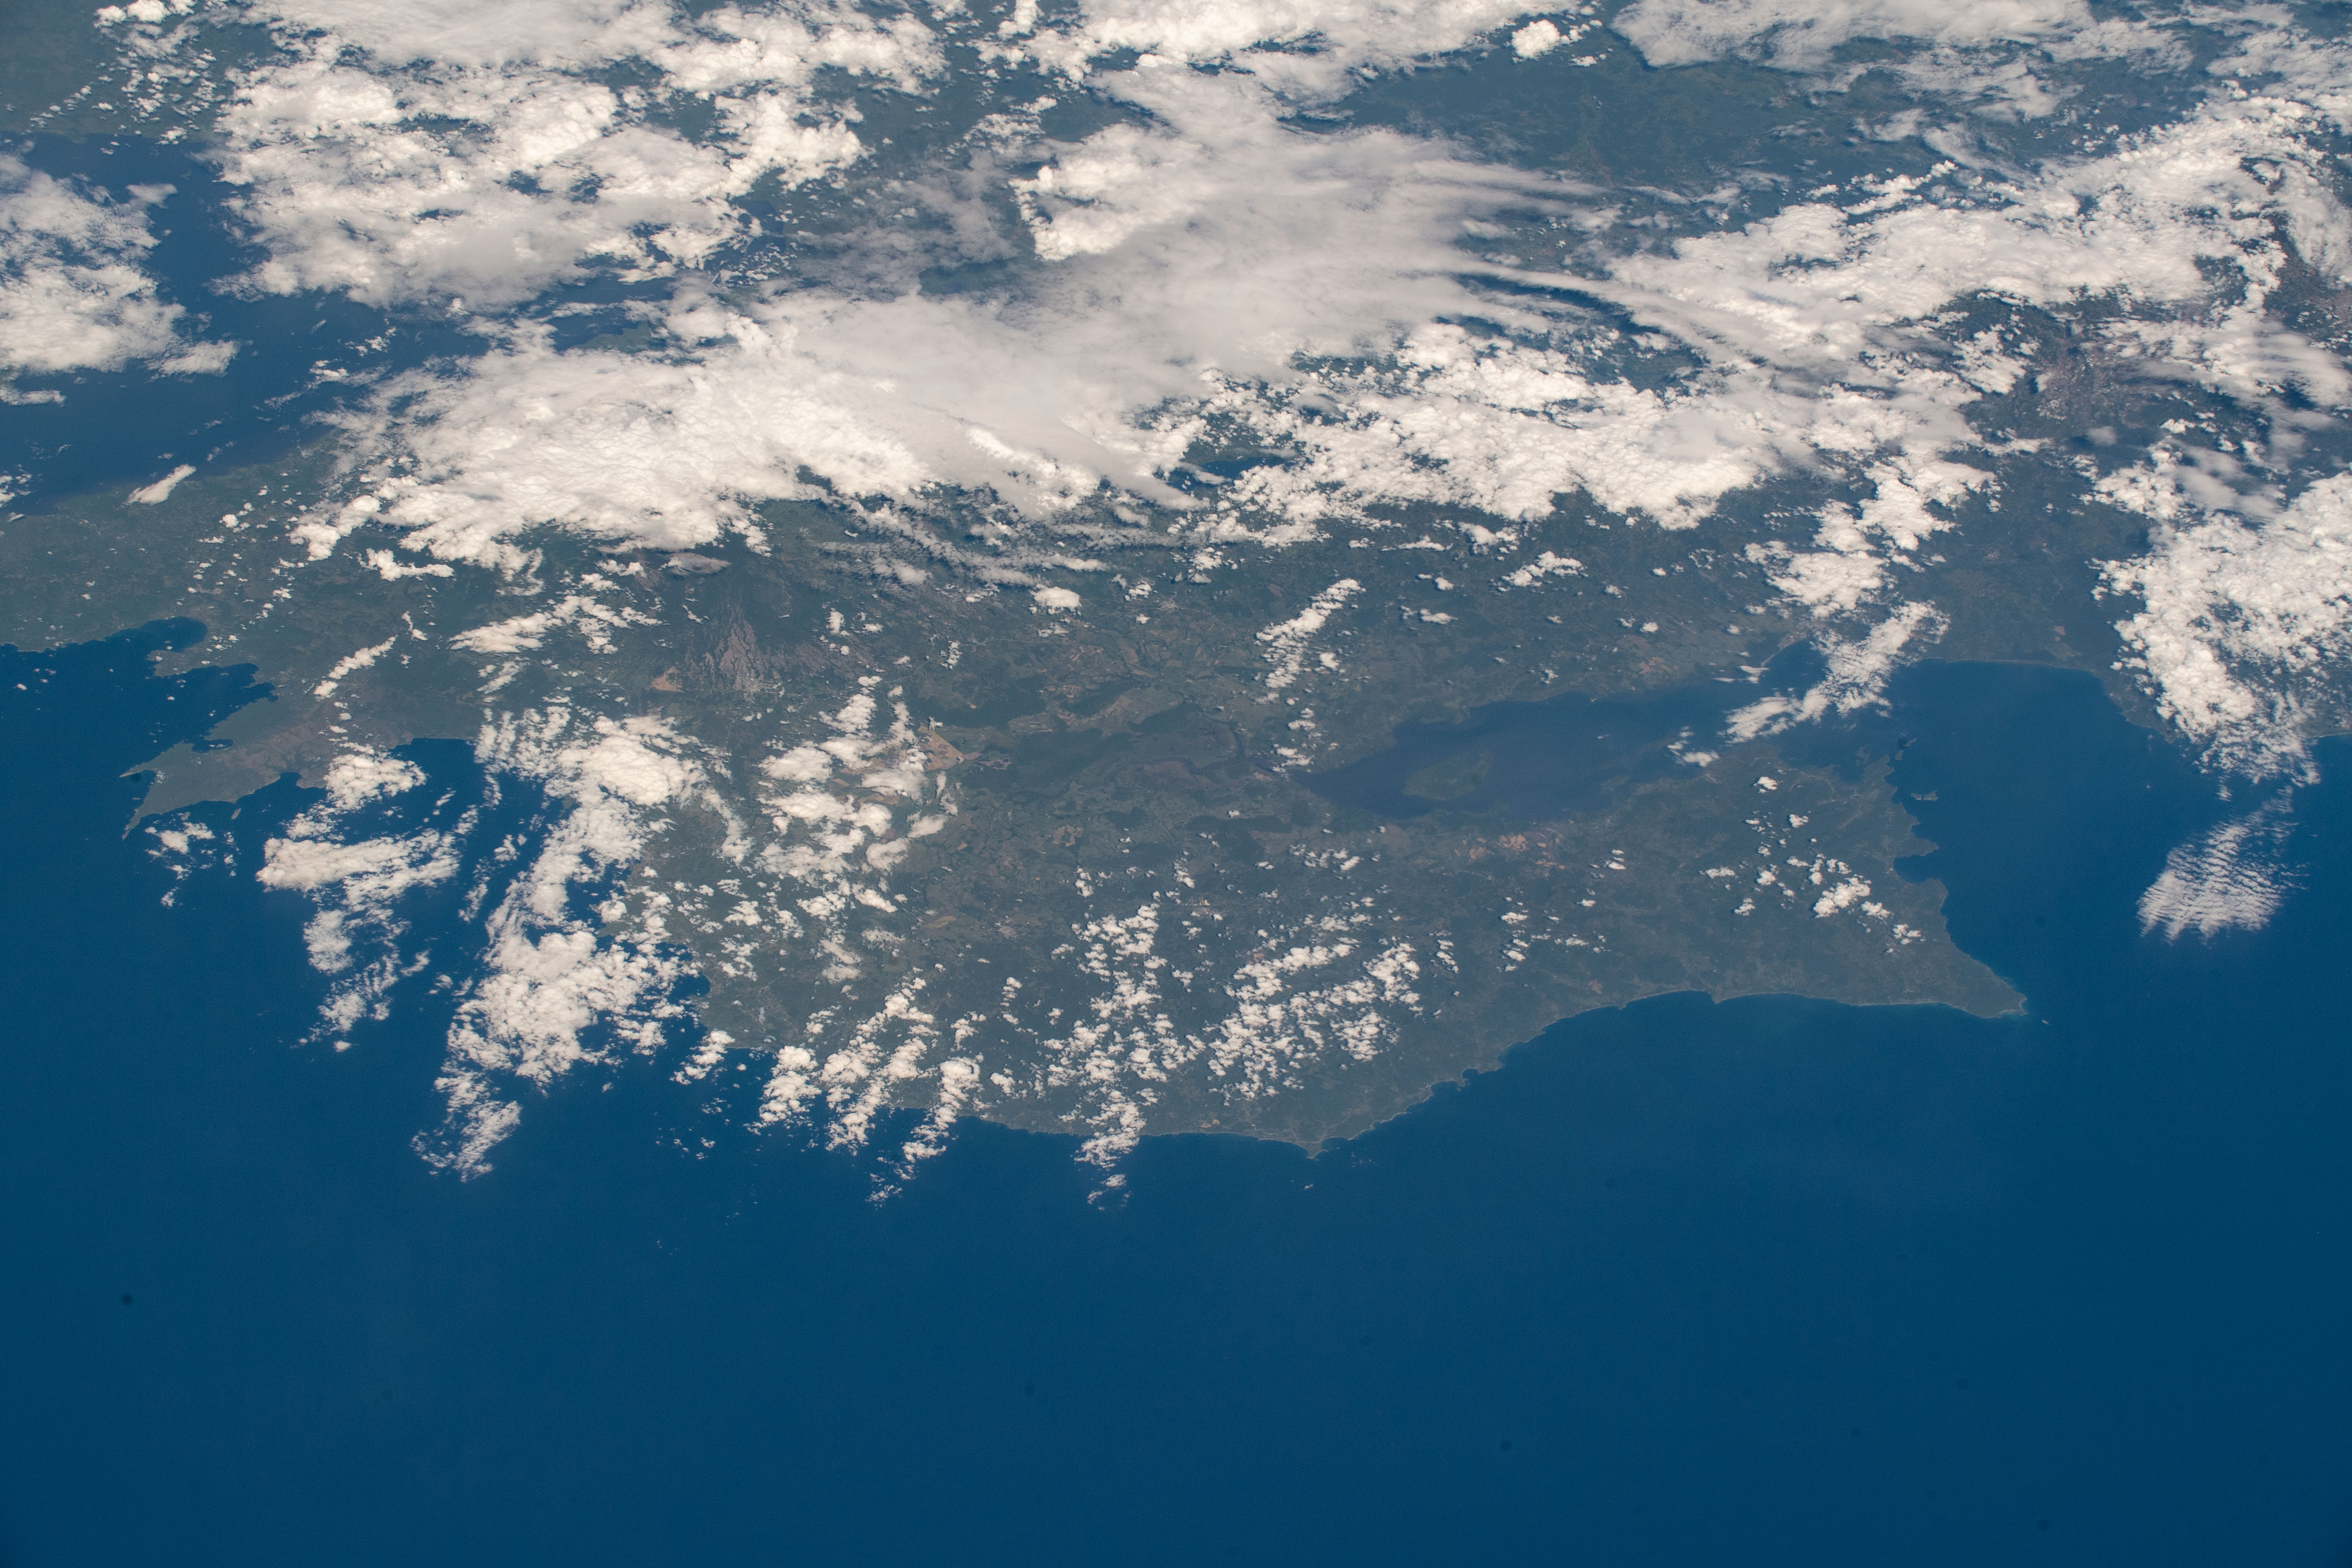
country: COSTA RICA
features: GULF OF NICOYA, COSTA RICA
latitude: 10.4
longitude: -85.3
